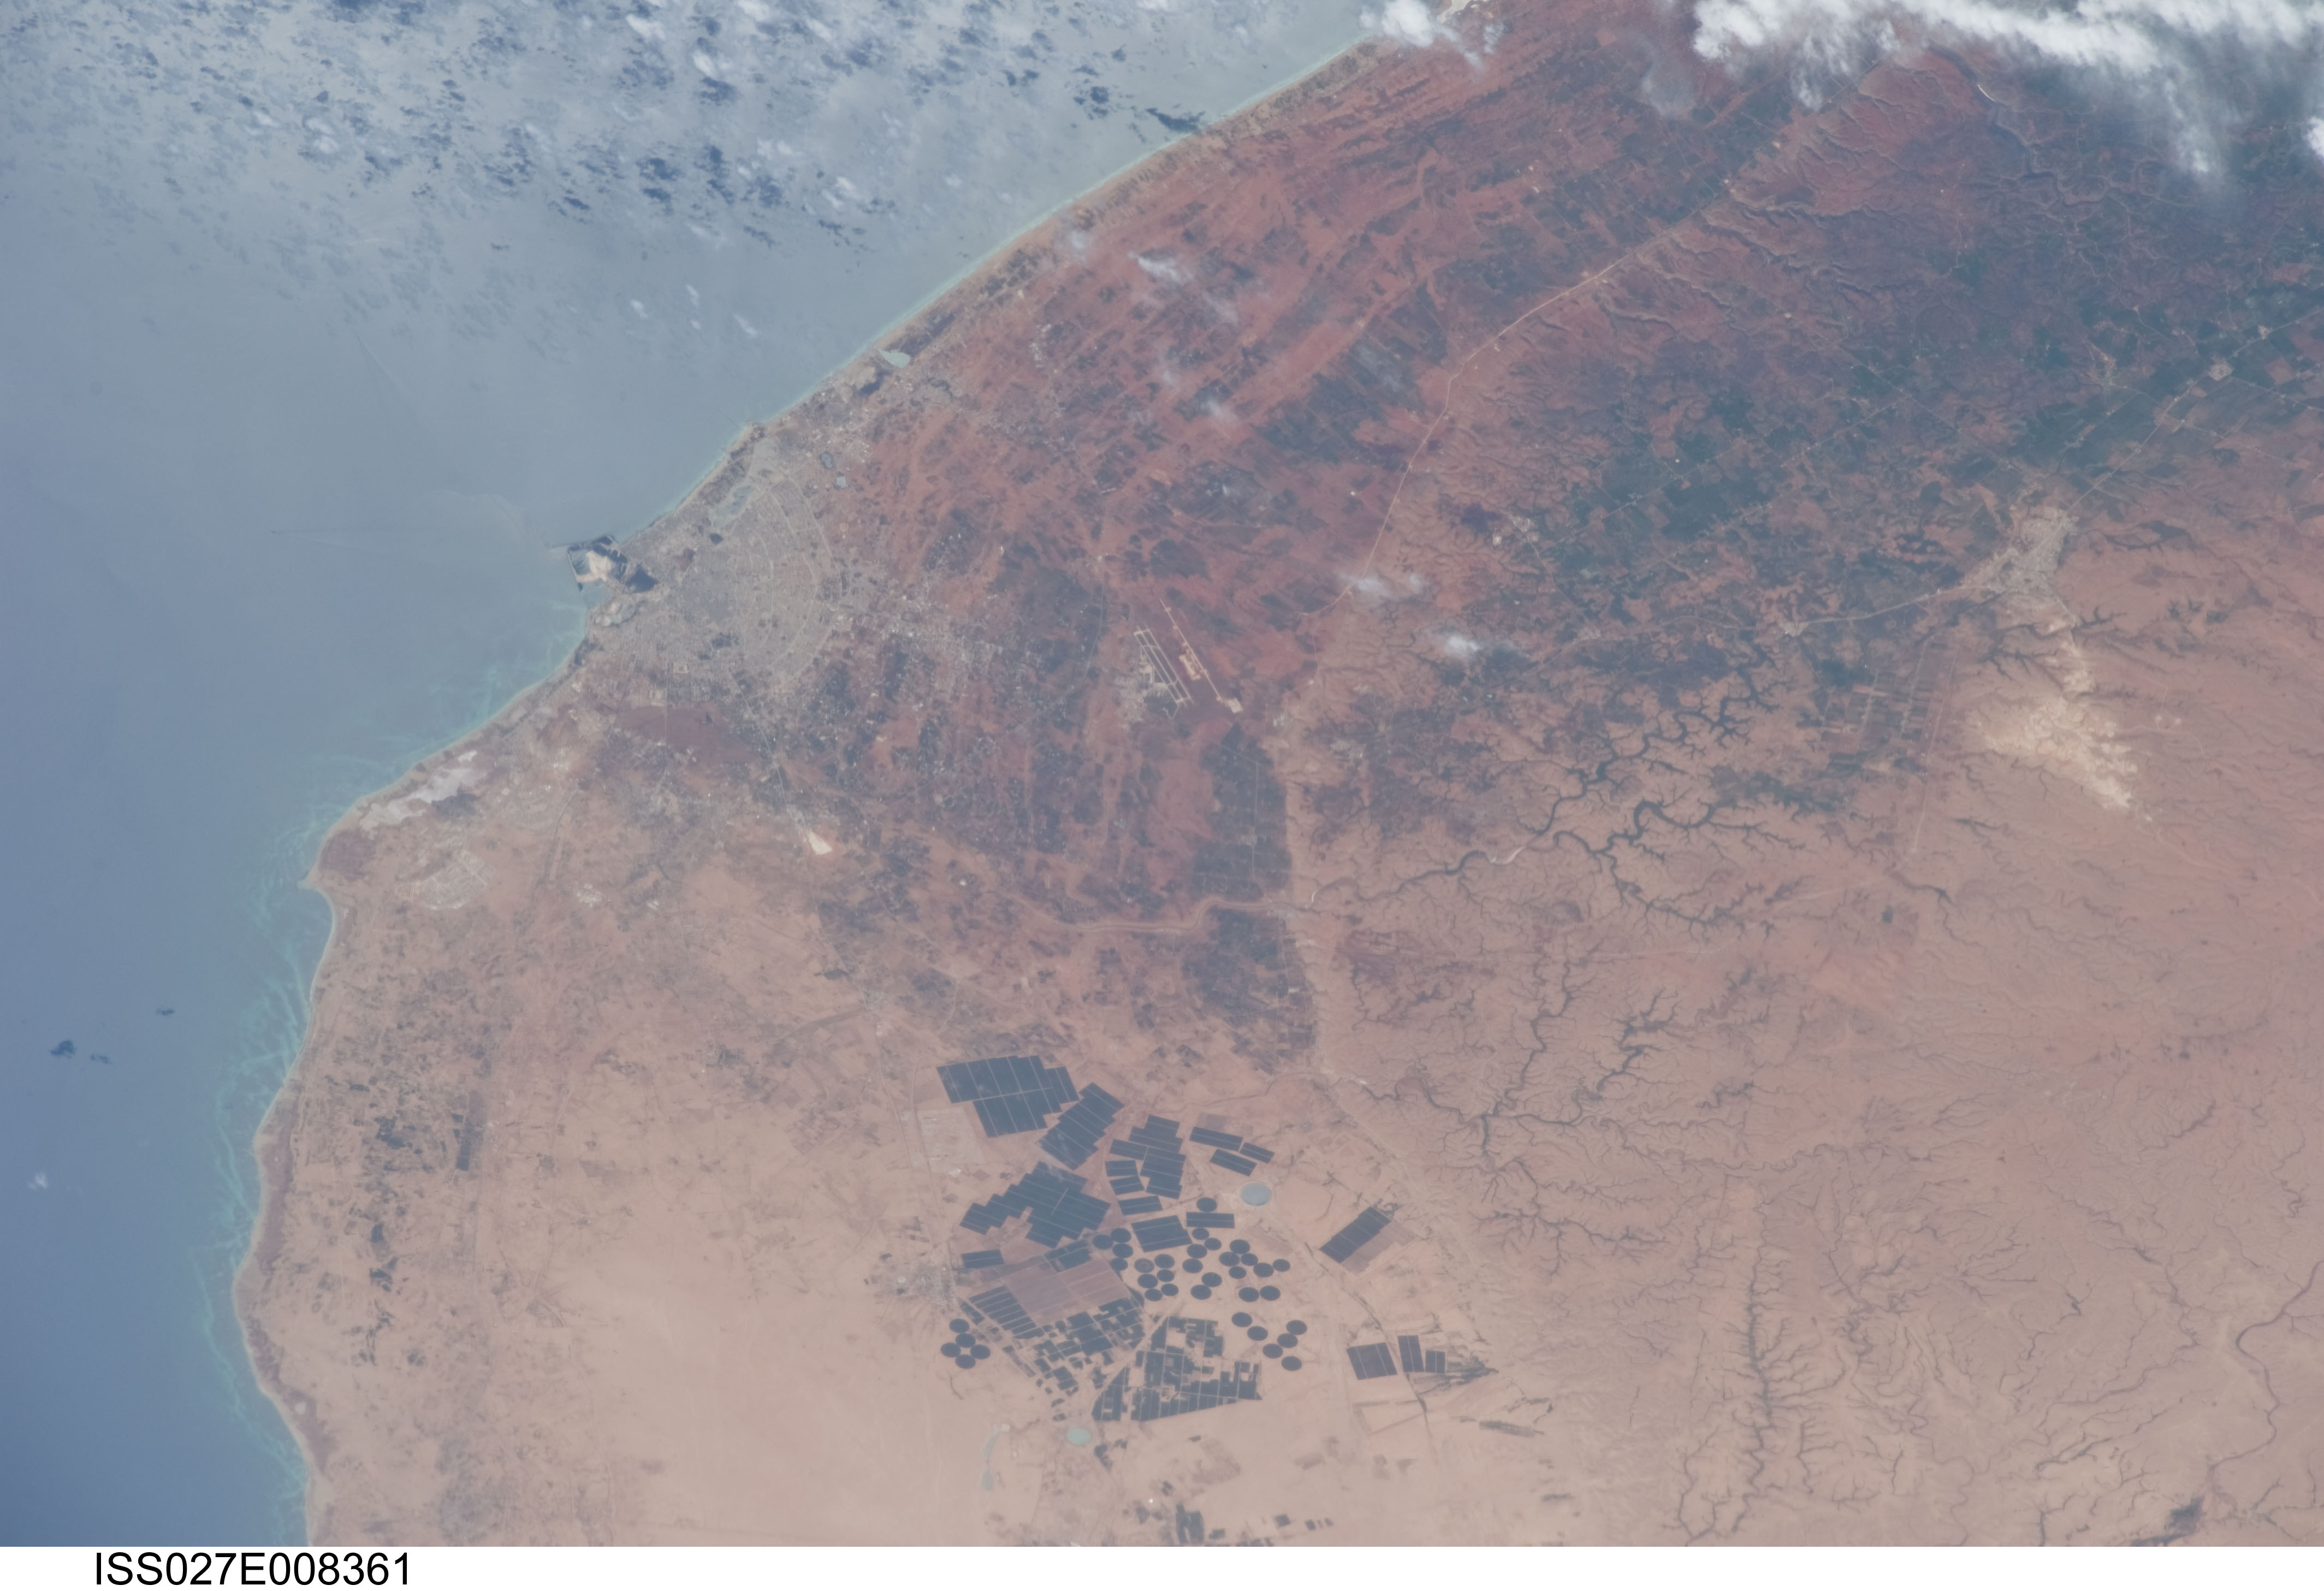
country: LIBYA
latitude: 32.0
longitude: 20.4
